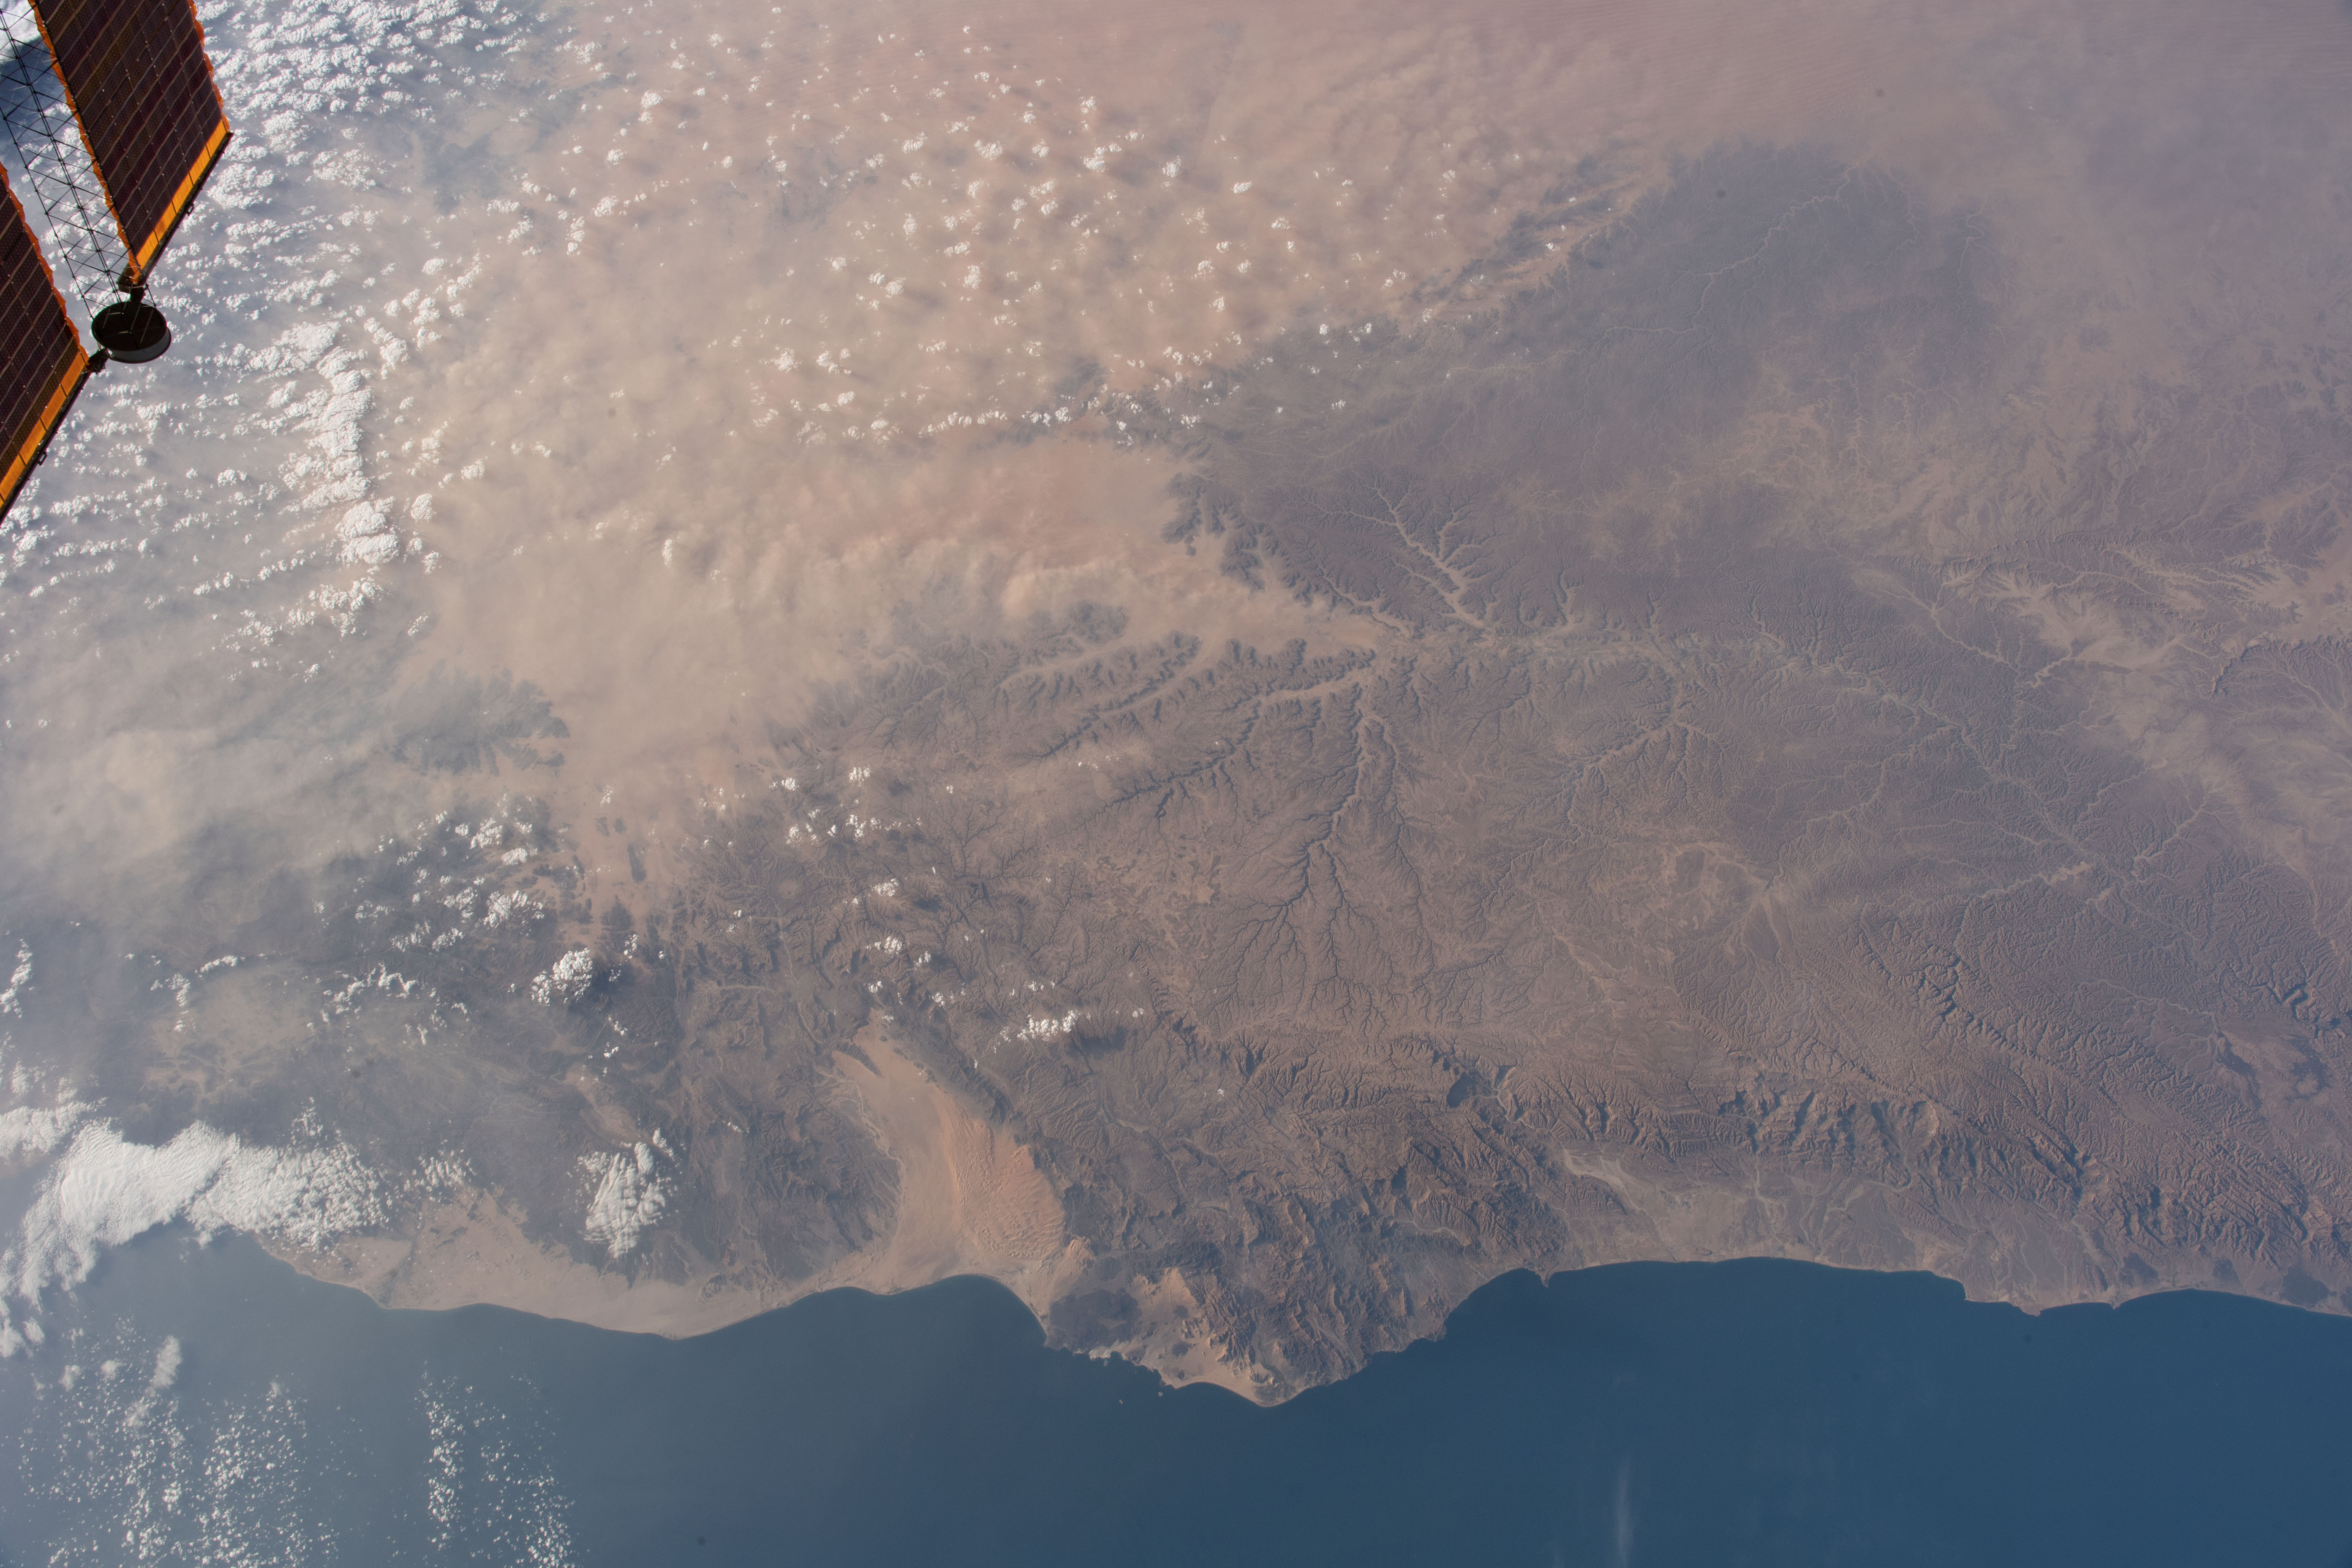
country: YEMEN
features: HADRAMAUT, AL MUKALLA, SHABWAH, AL MAHRAH
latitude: 15.1
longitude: 47.8
